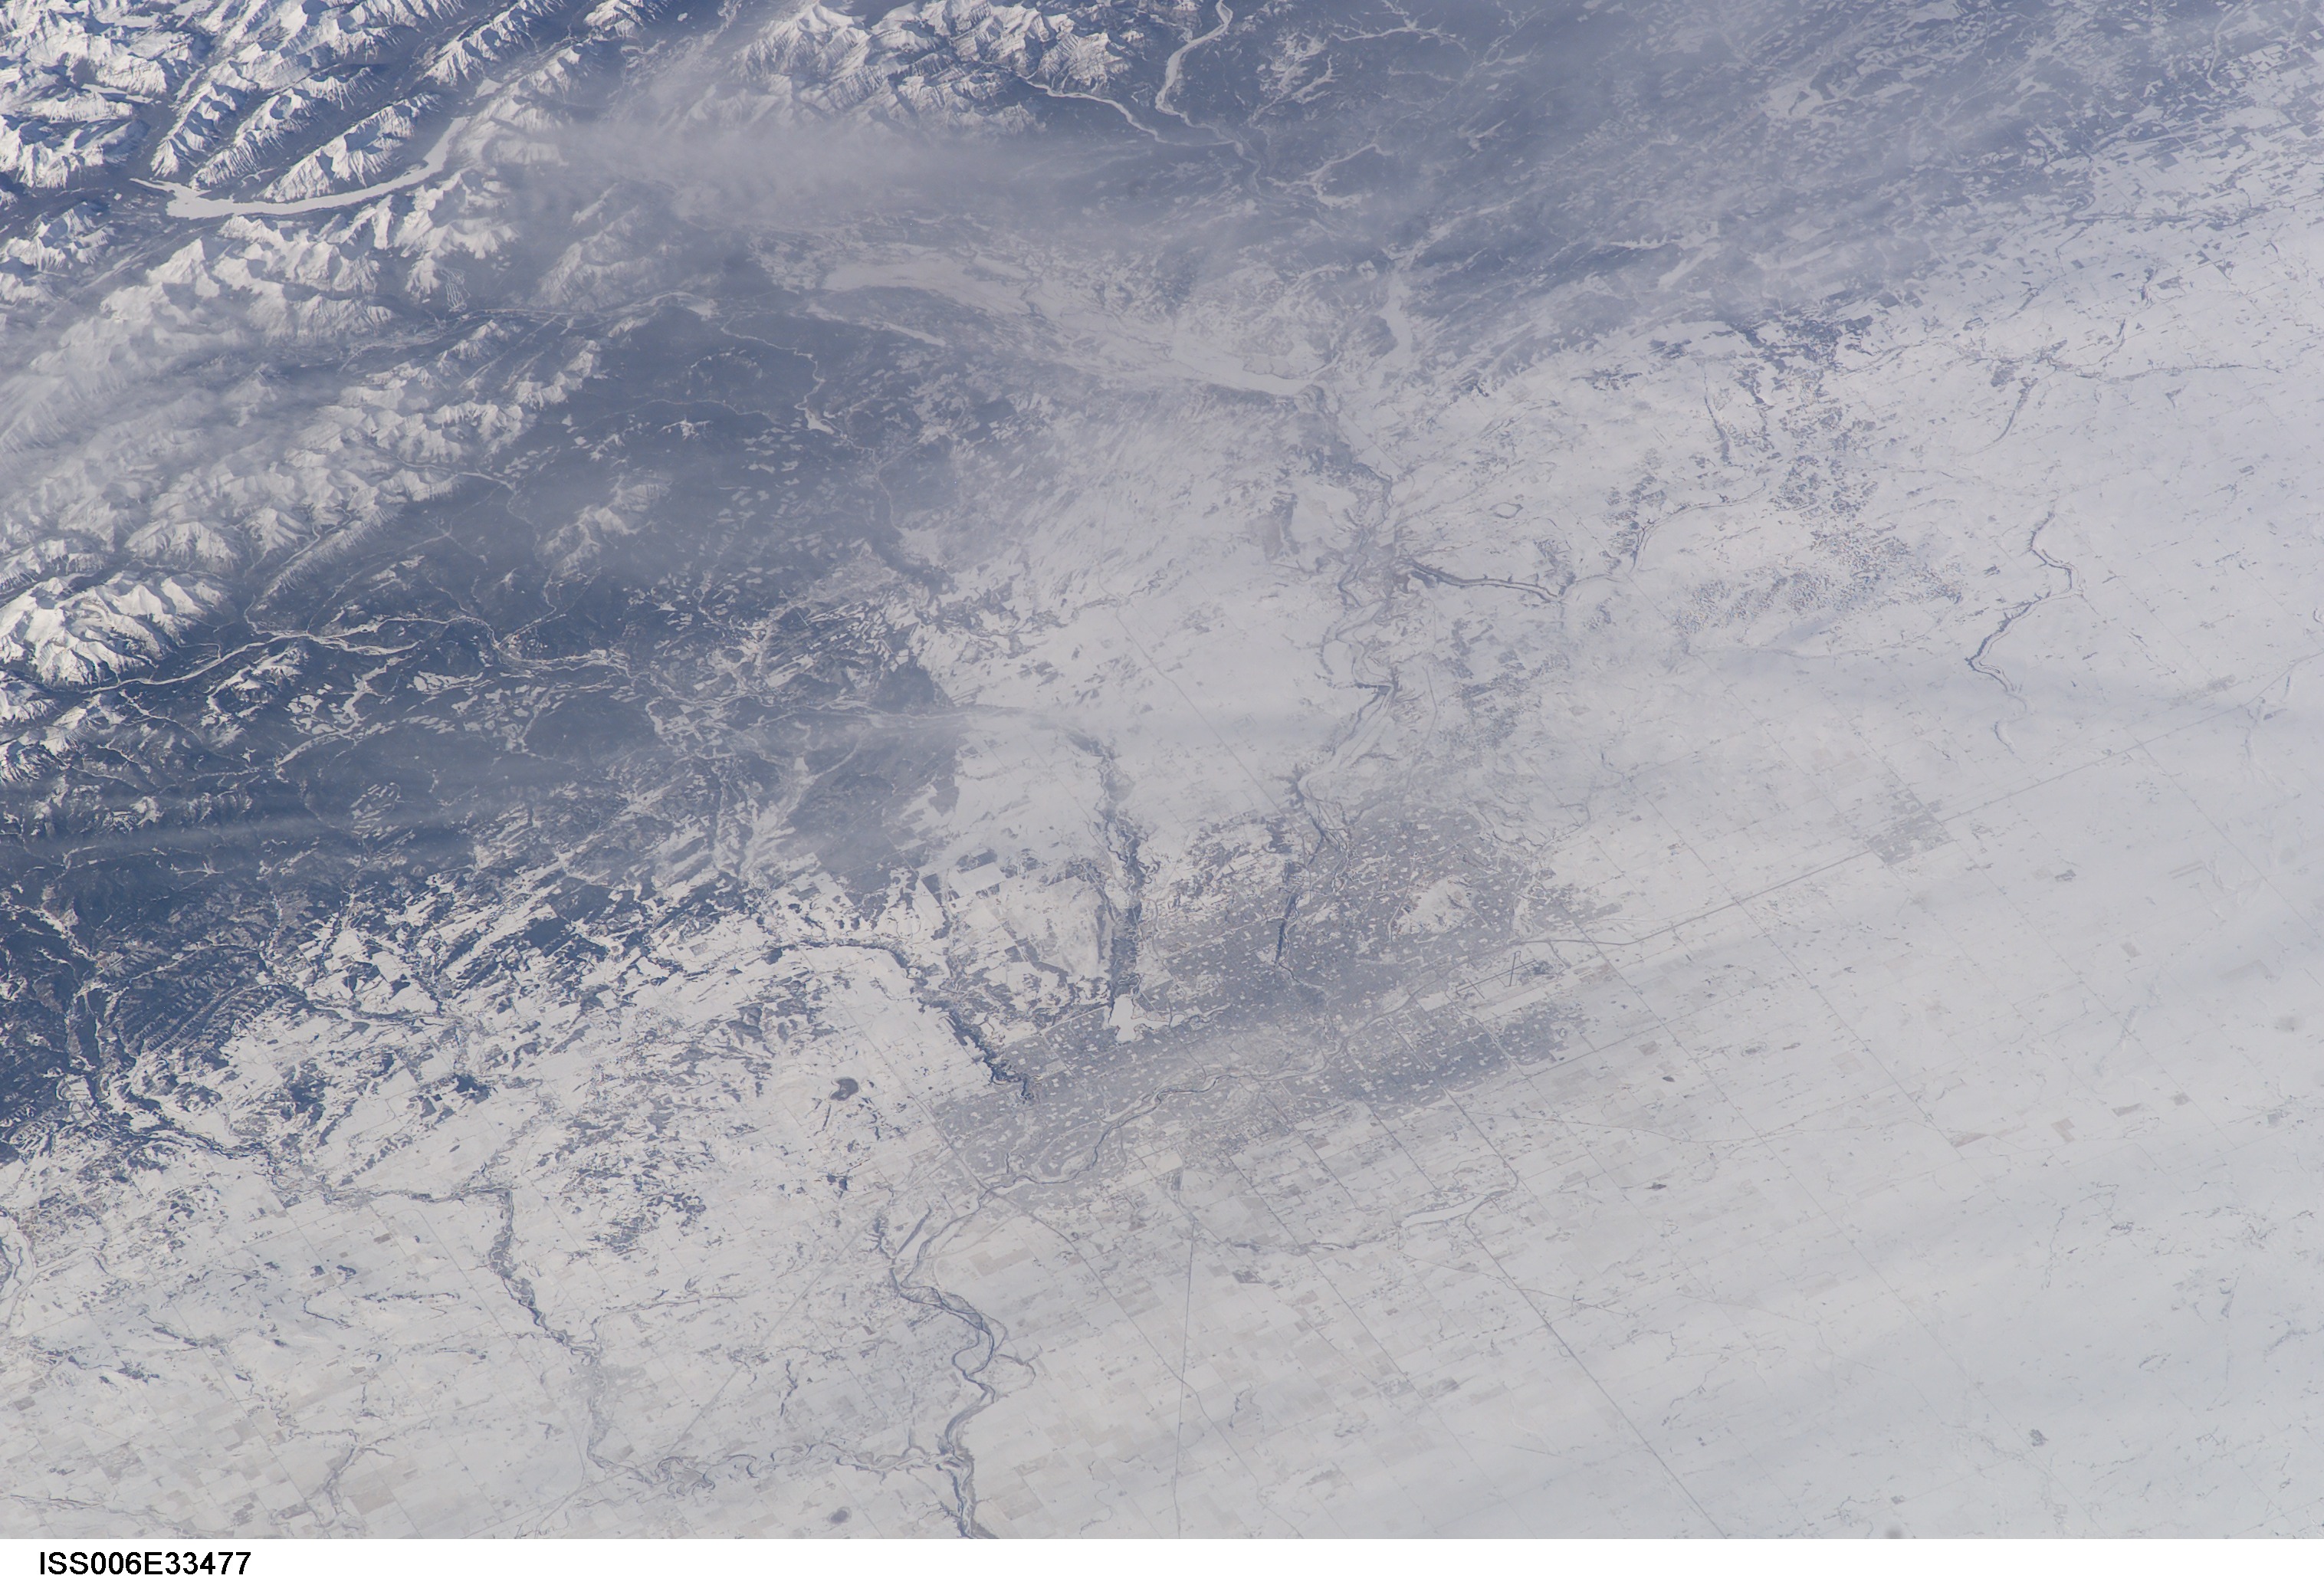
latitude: 51.0
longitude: -114.5
